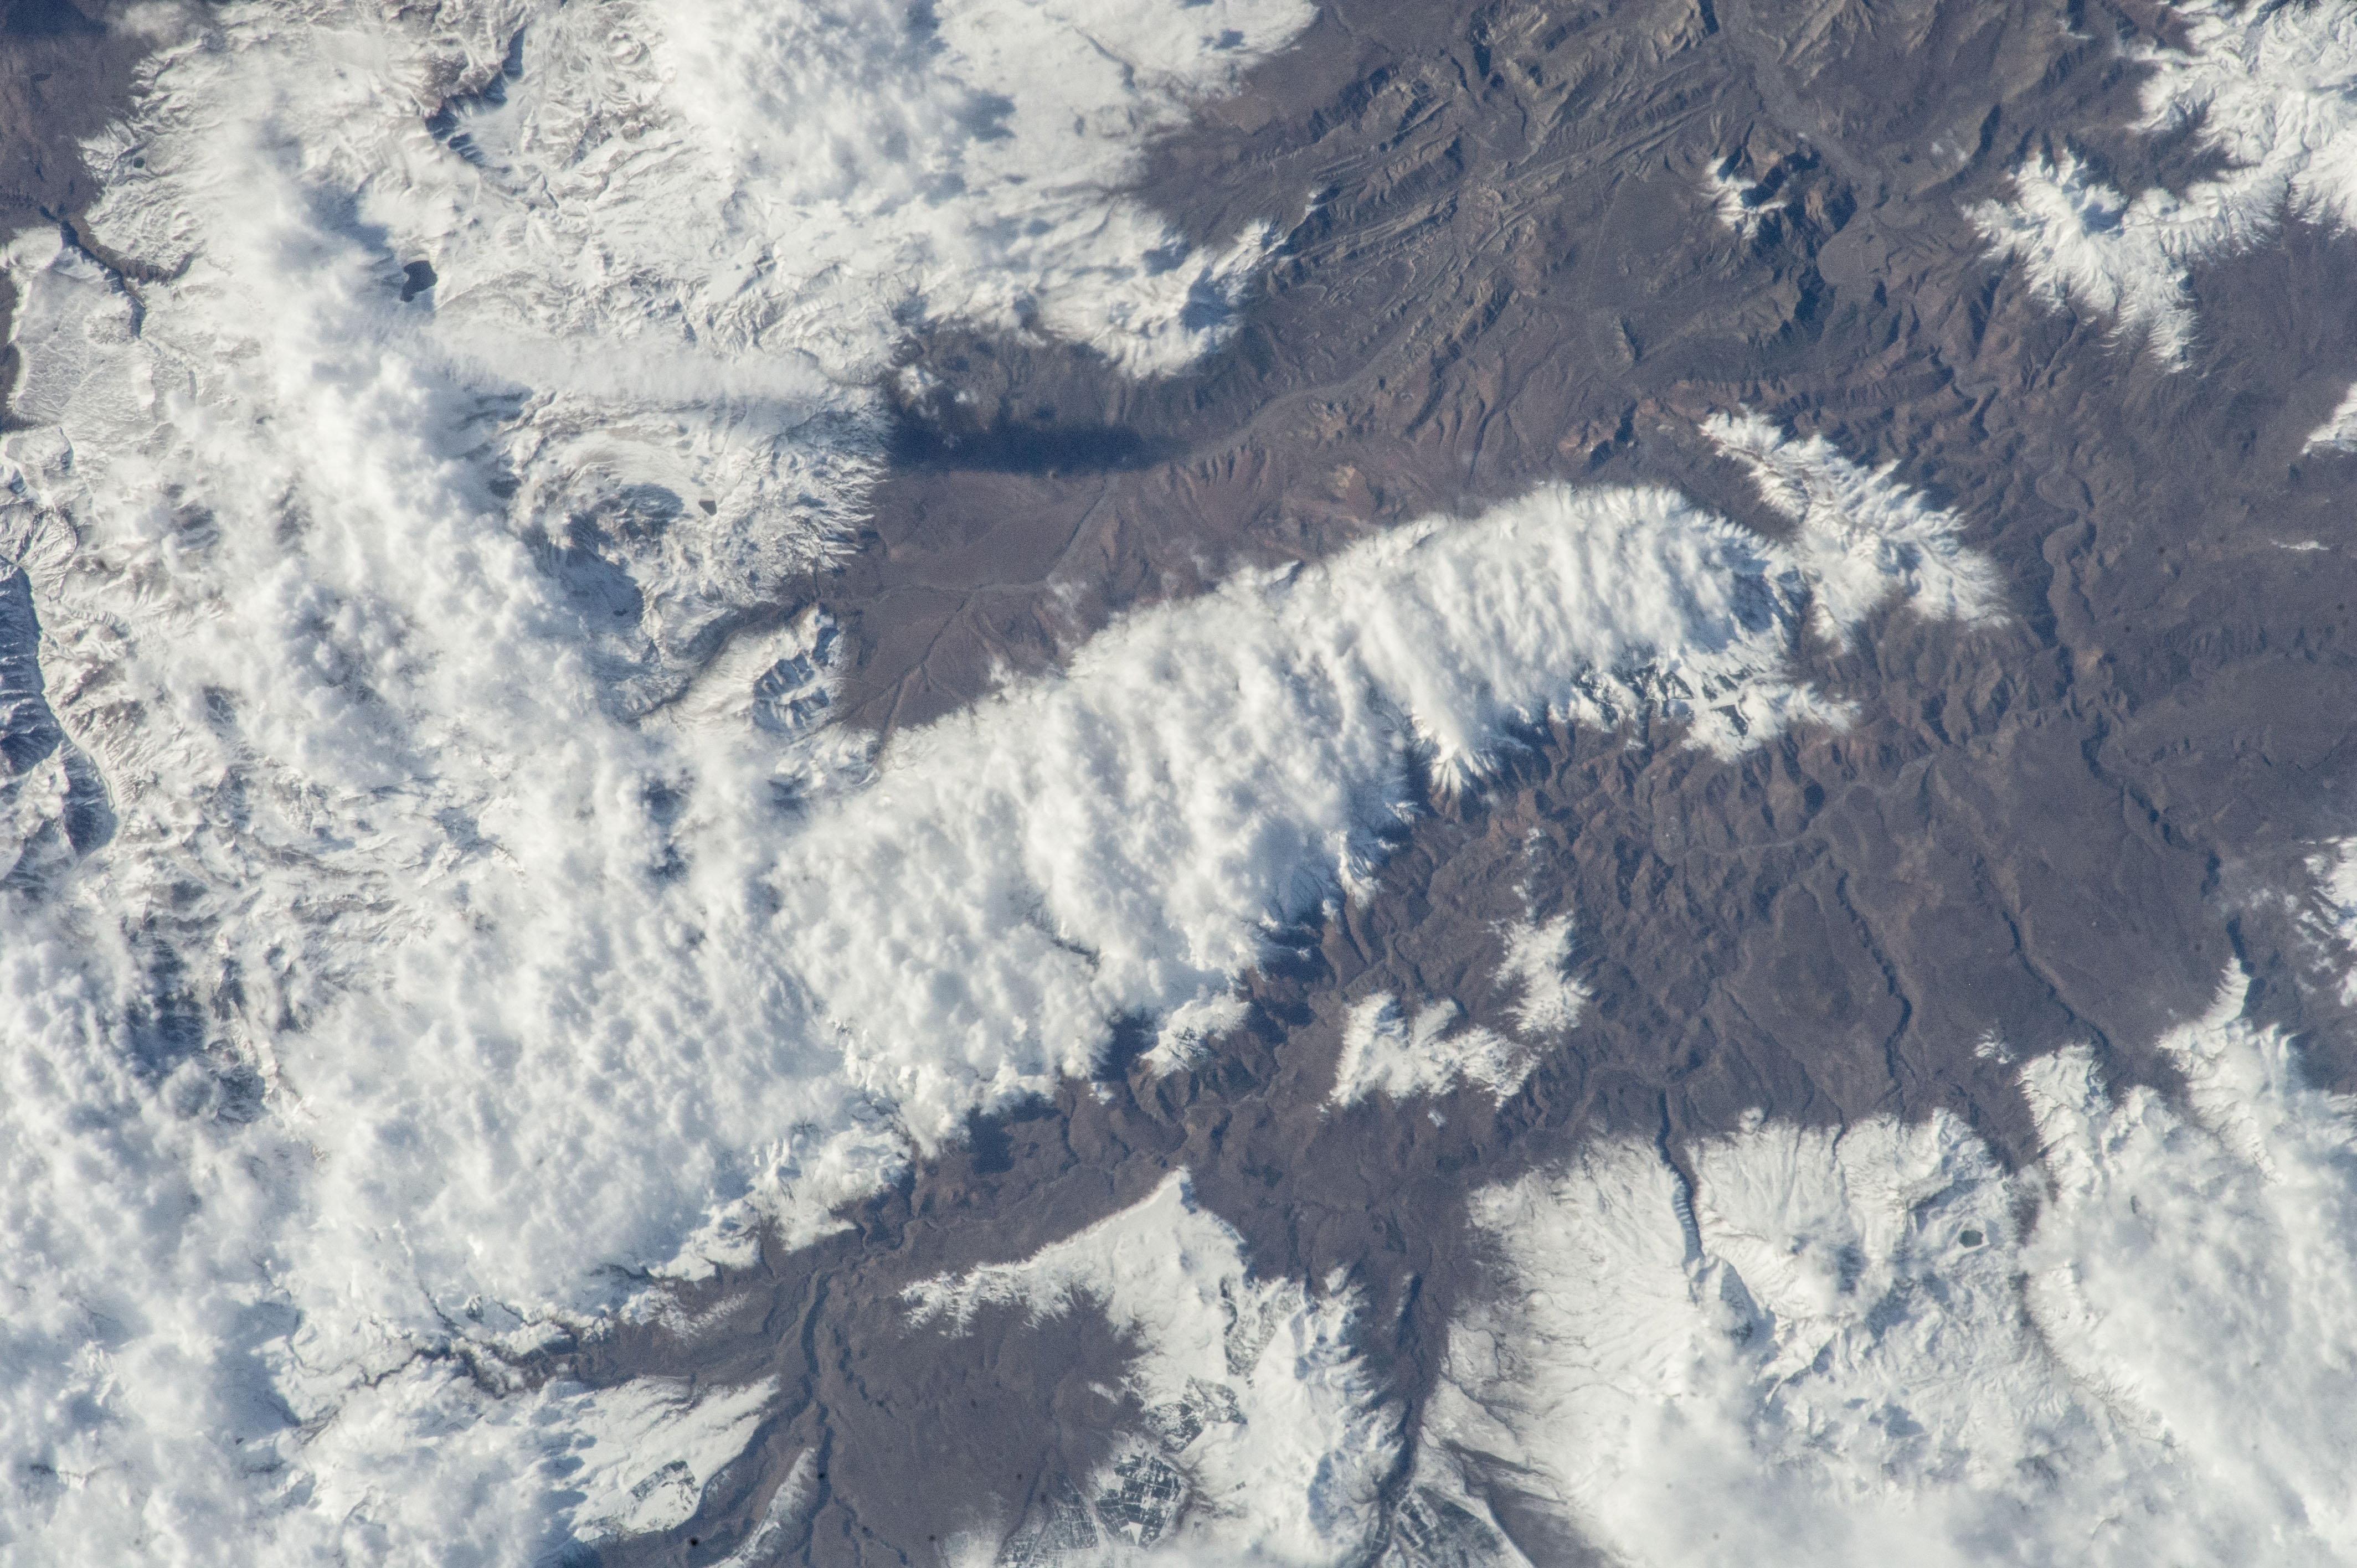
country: ARGENTINA
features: ANDEAN FOOTHILLS WITH SNOW, CANYON
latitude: -37.8
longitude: -70.5
